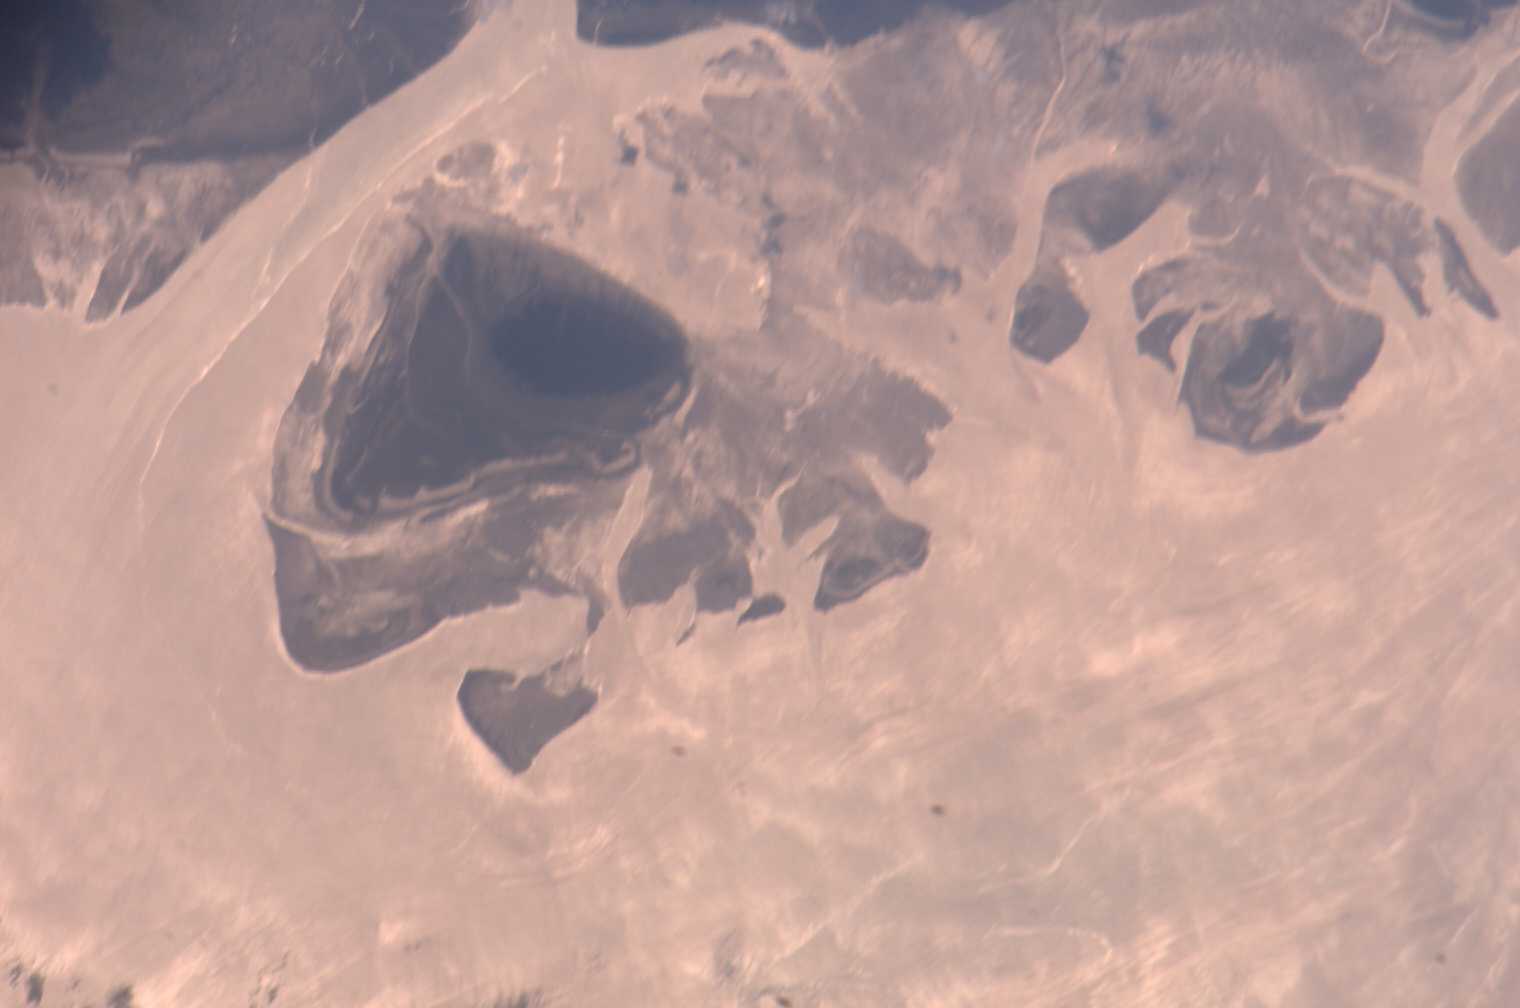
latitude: 22.1
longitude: 91.1
